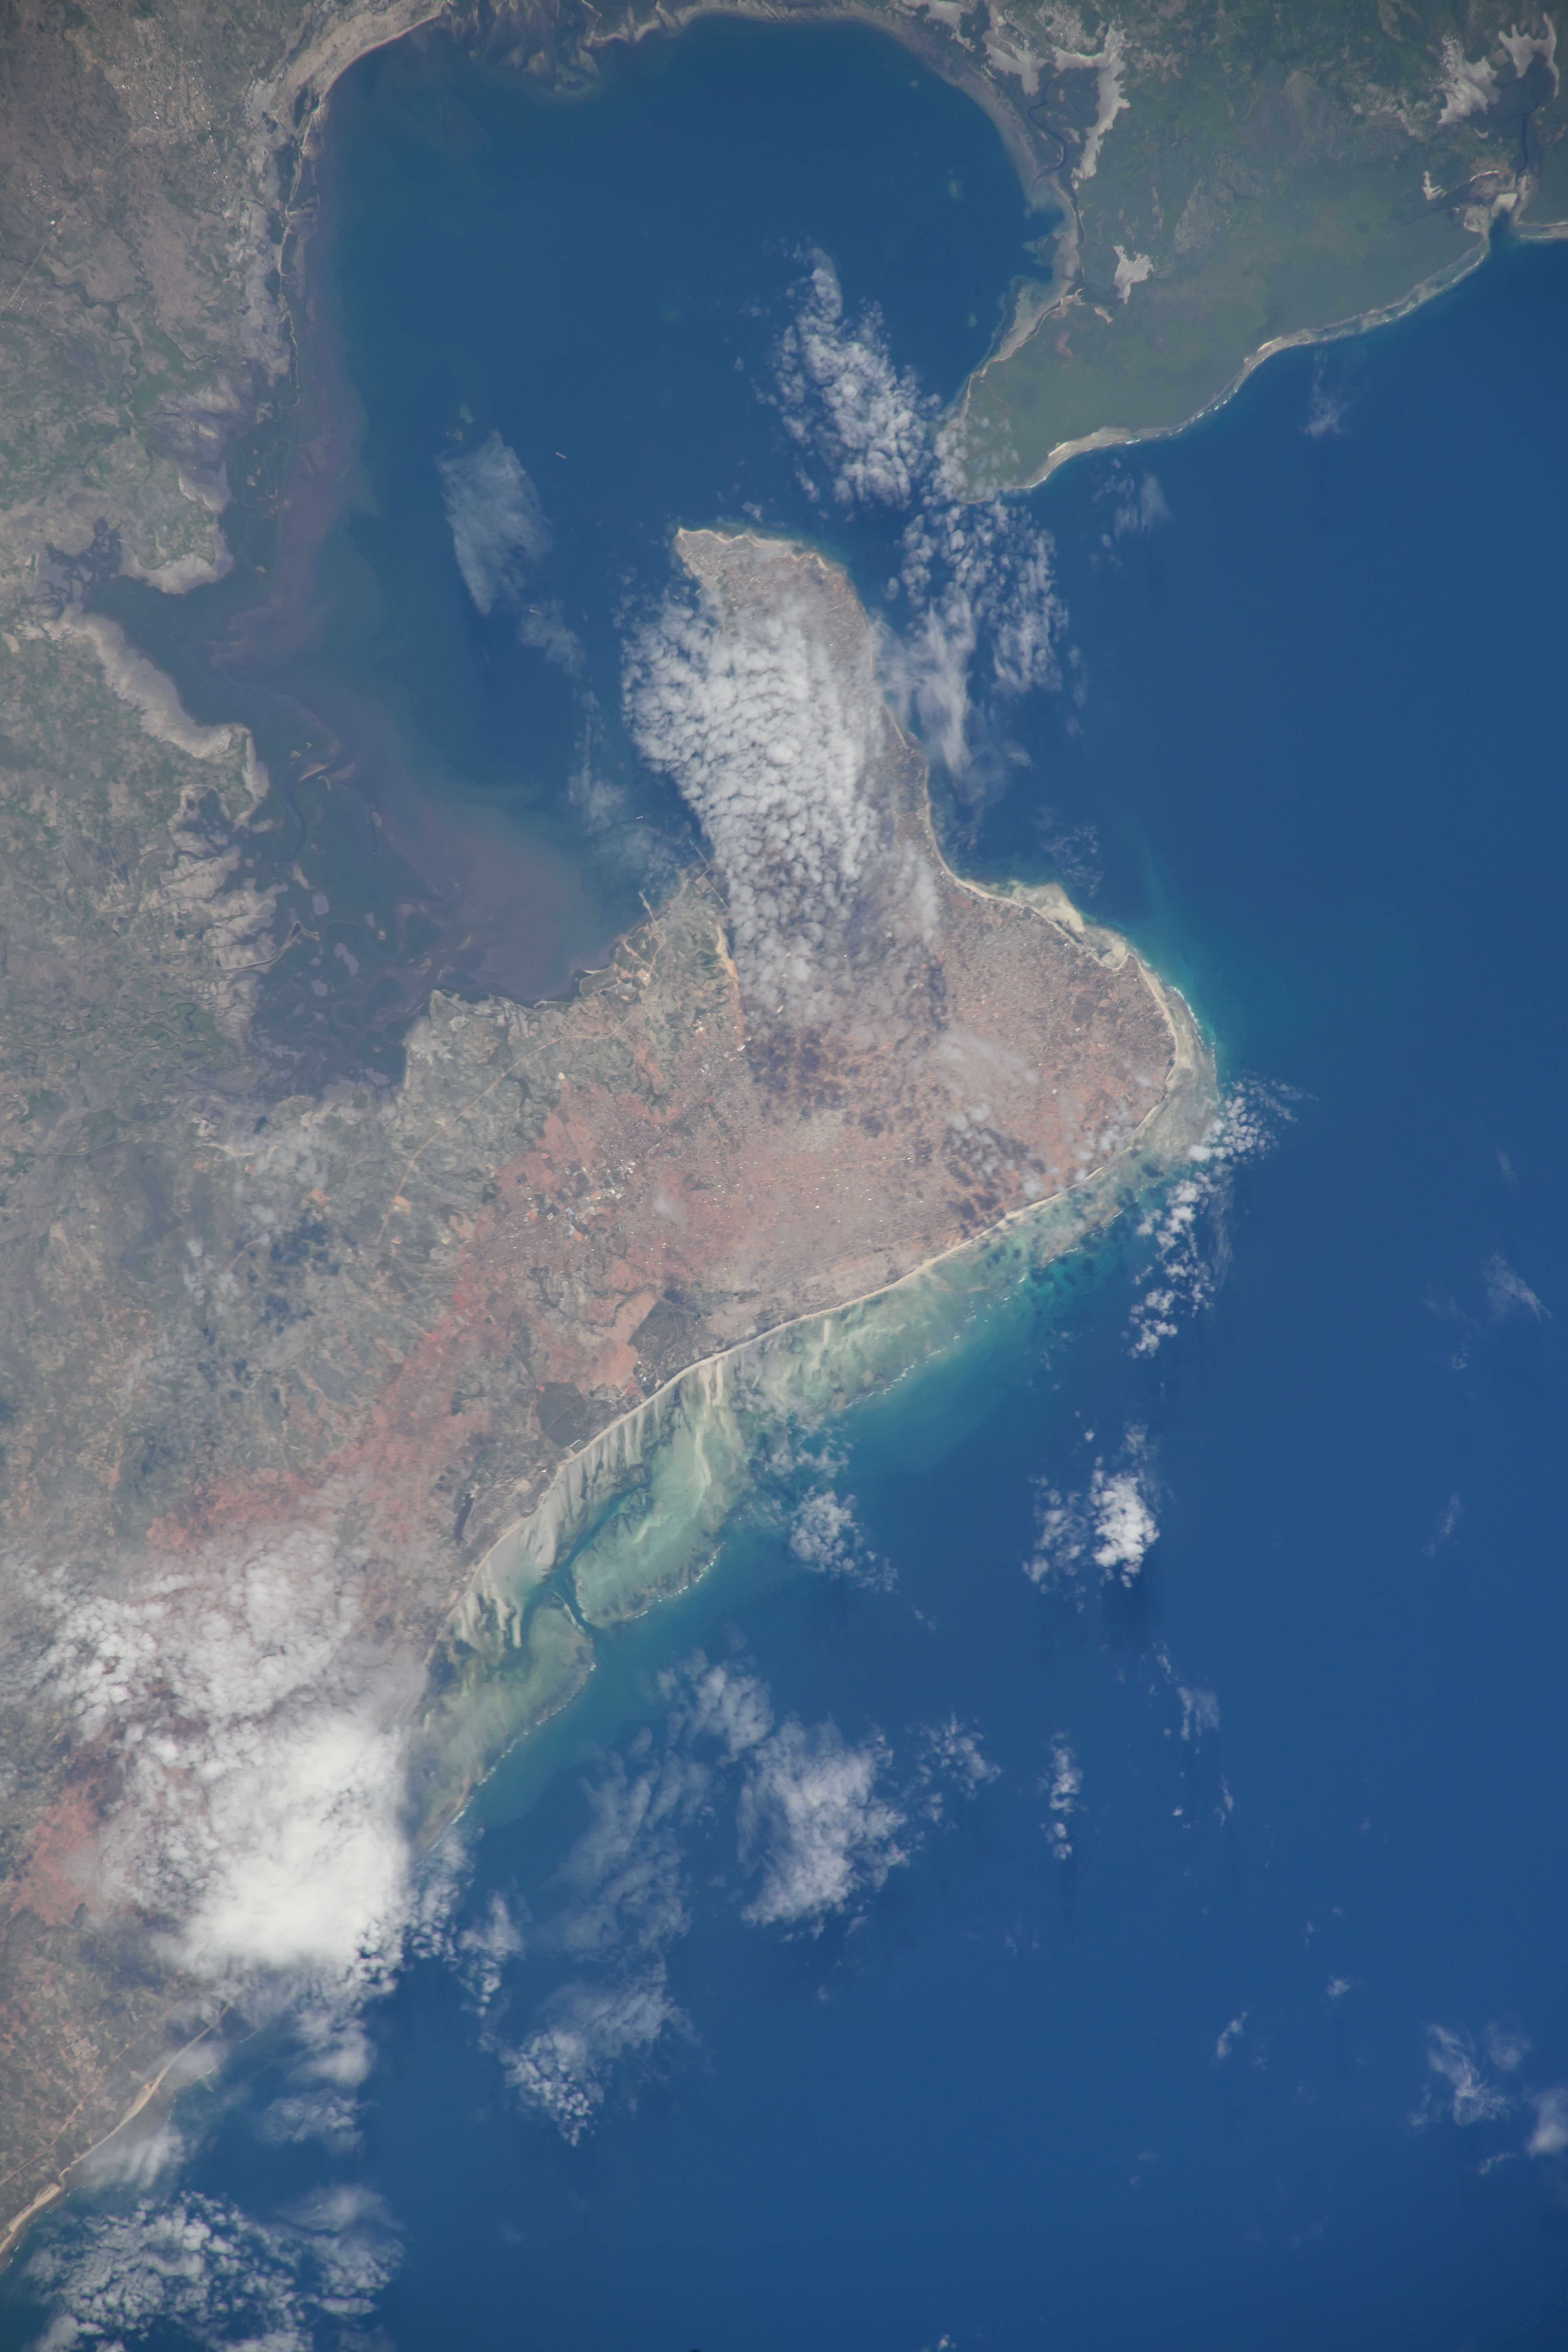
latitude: -13.0
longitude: 40.5
